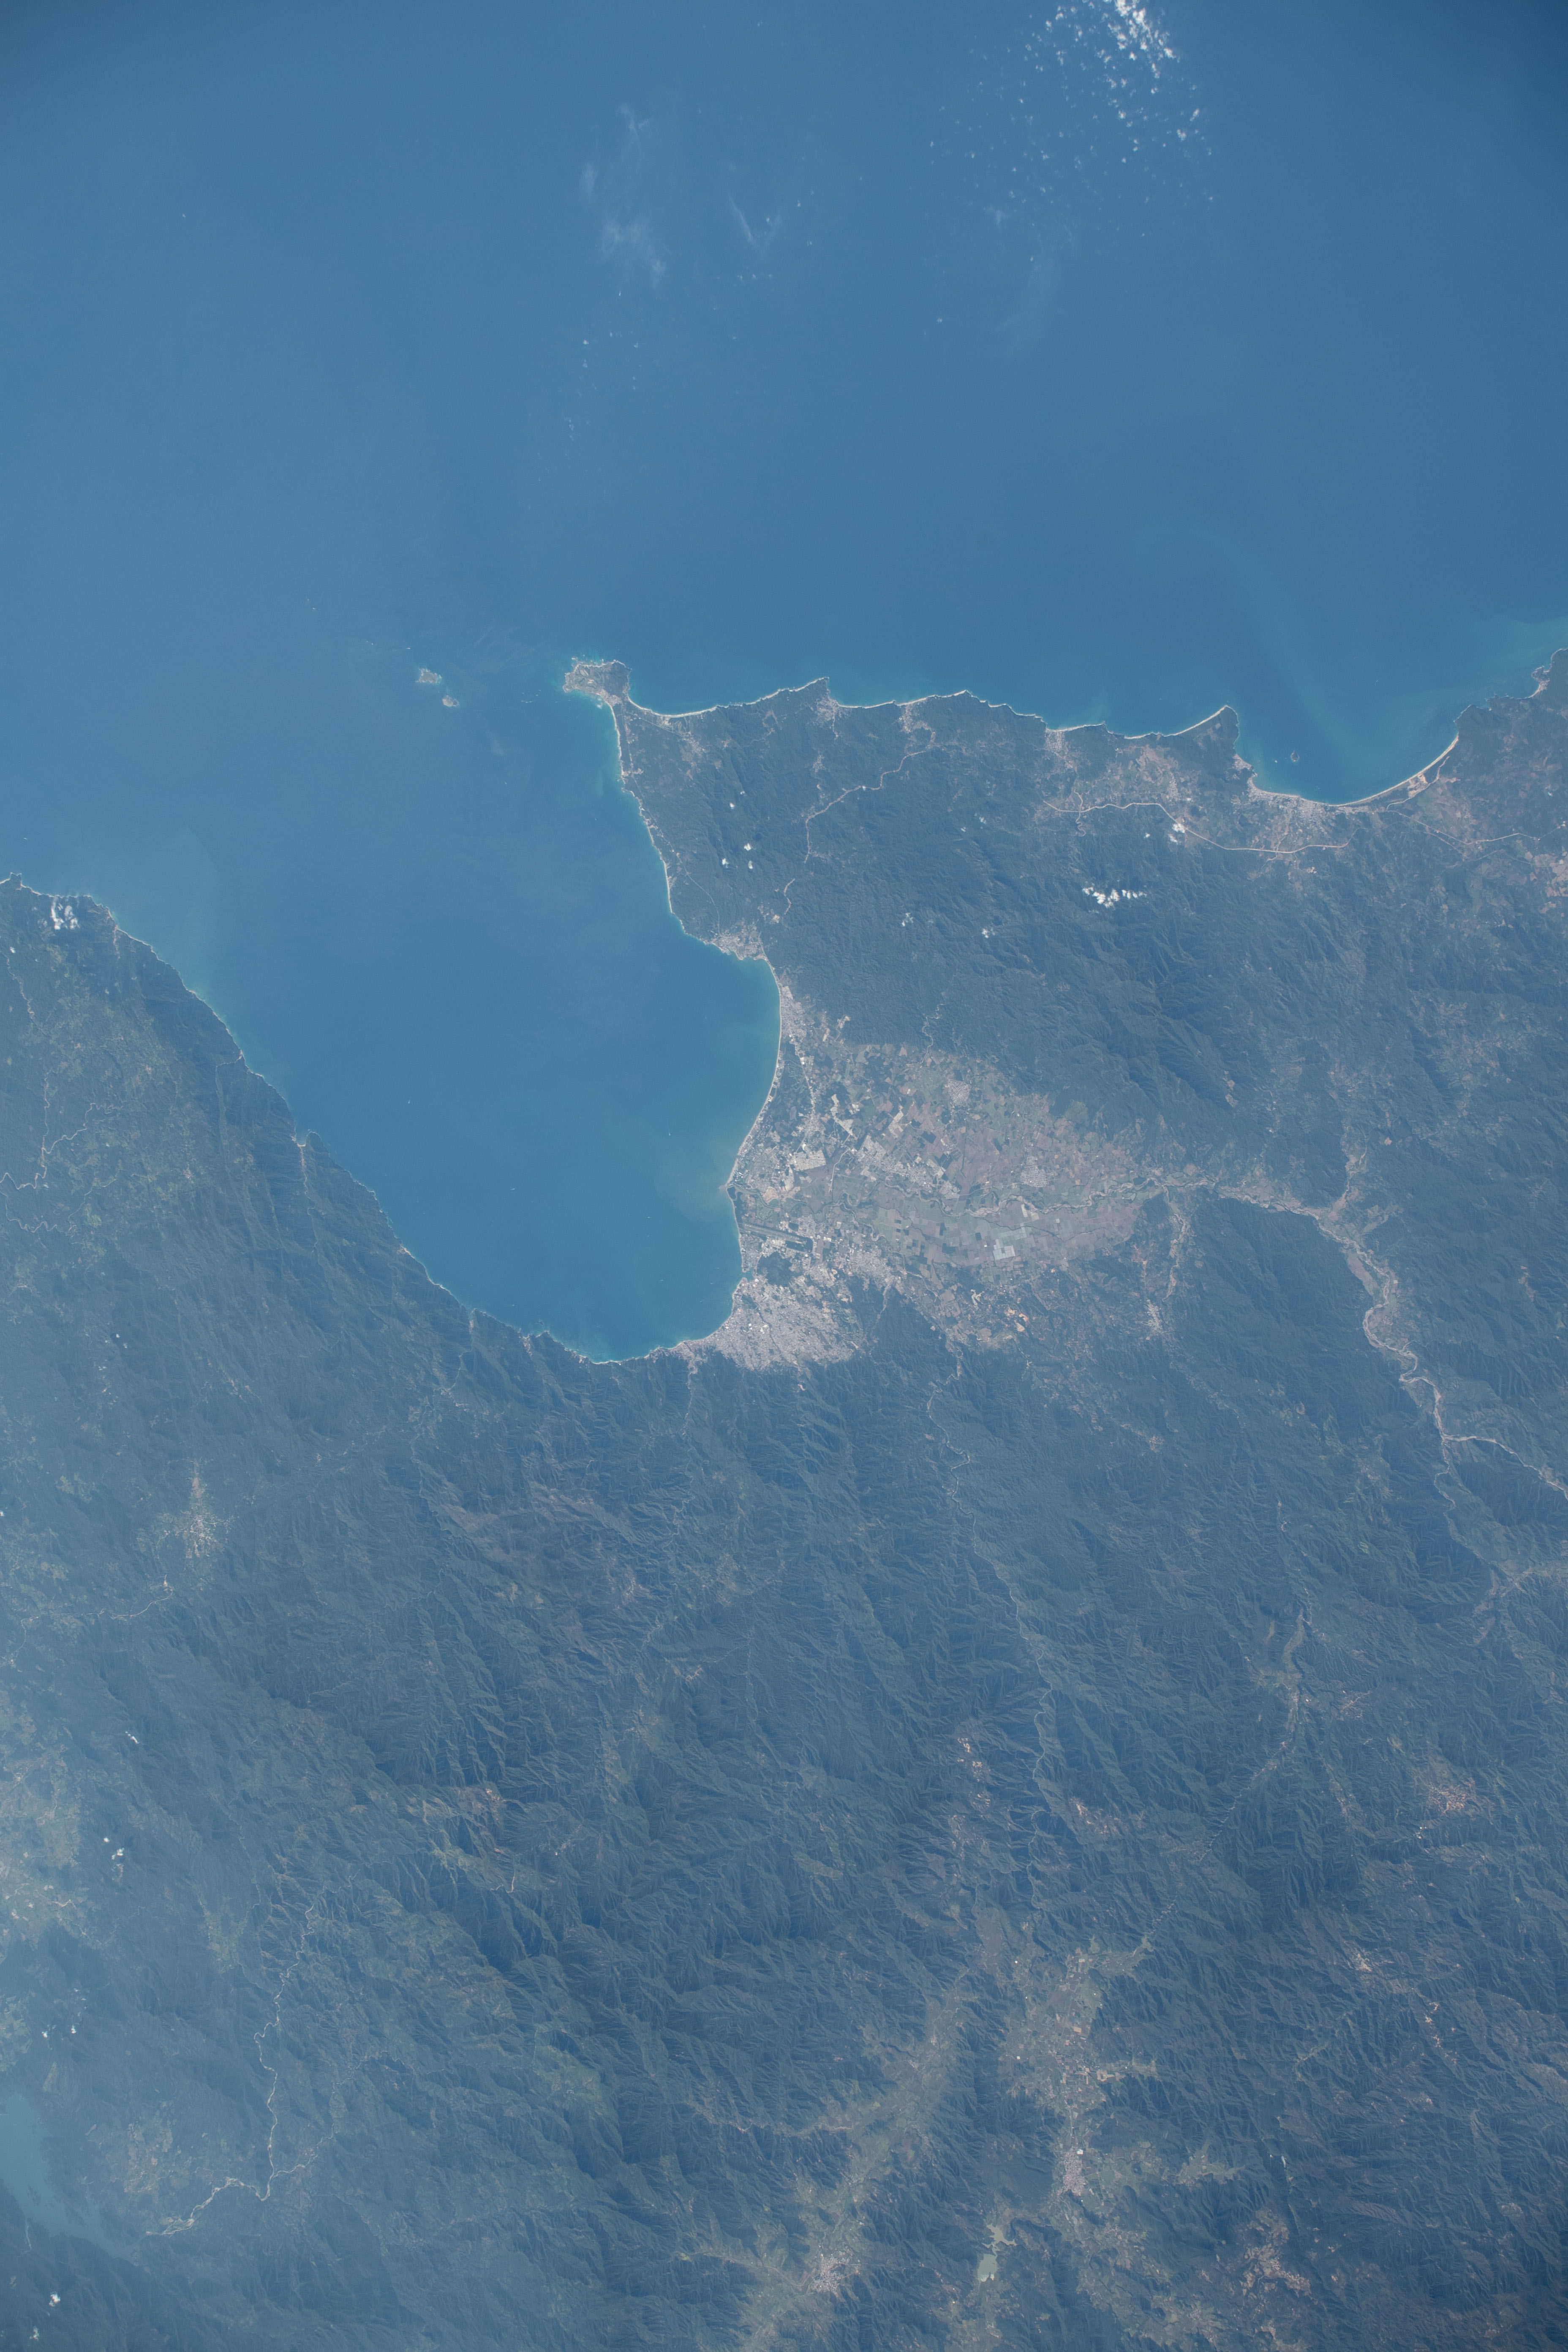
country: MEXICO
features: BANDERAS BAY, COAST, PUERTO VALLARTA
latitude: 20.7
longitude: -105.2
